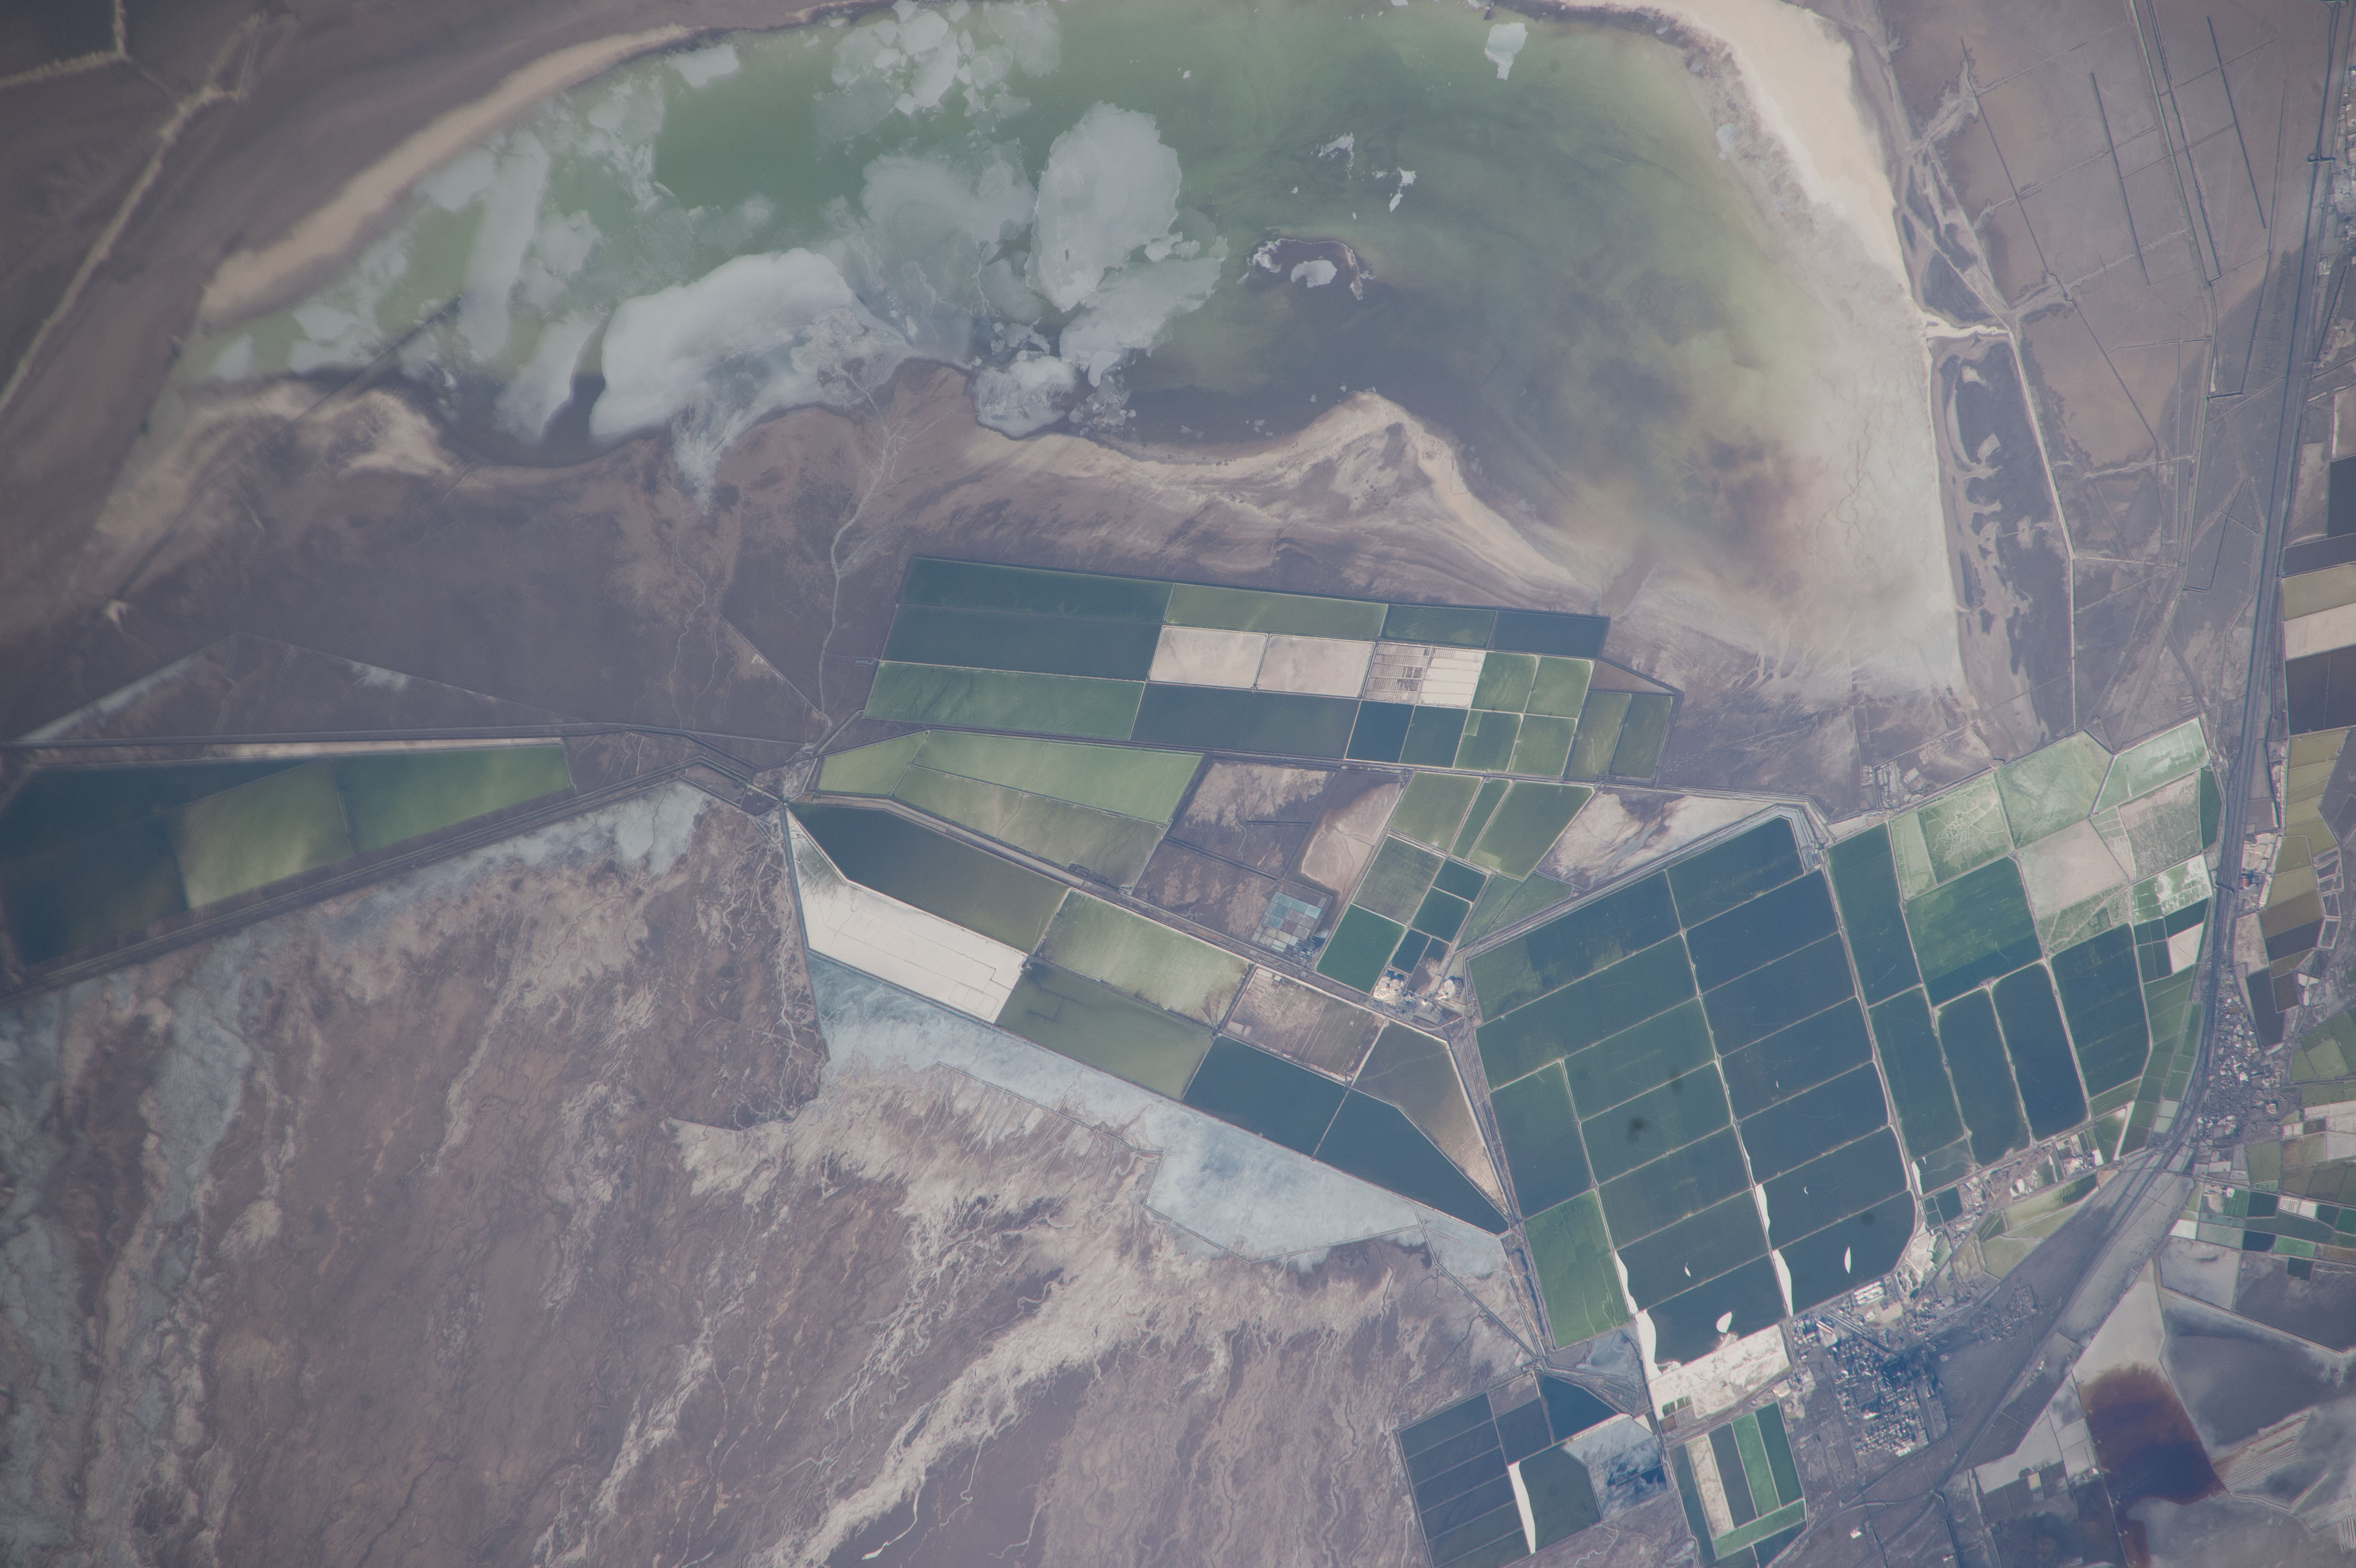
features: CHINA,DABUXUN LAKE
